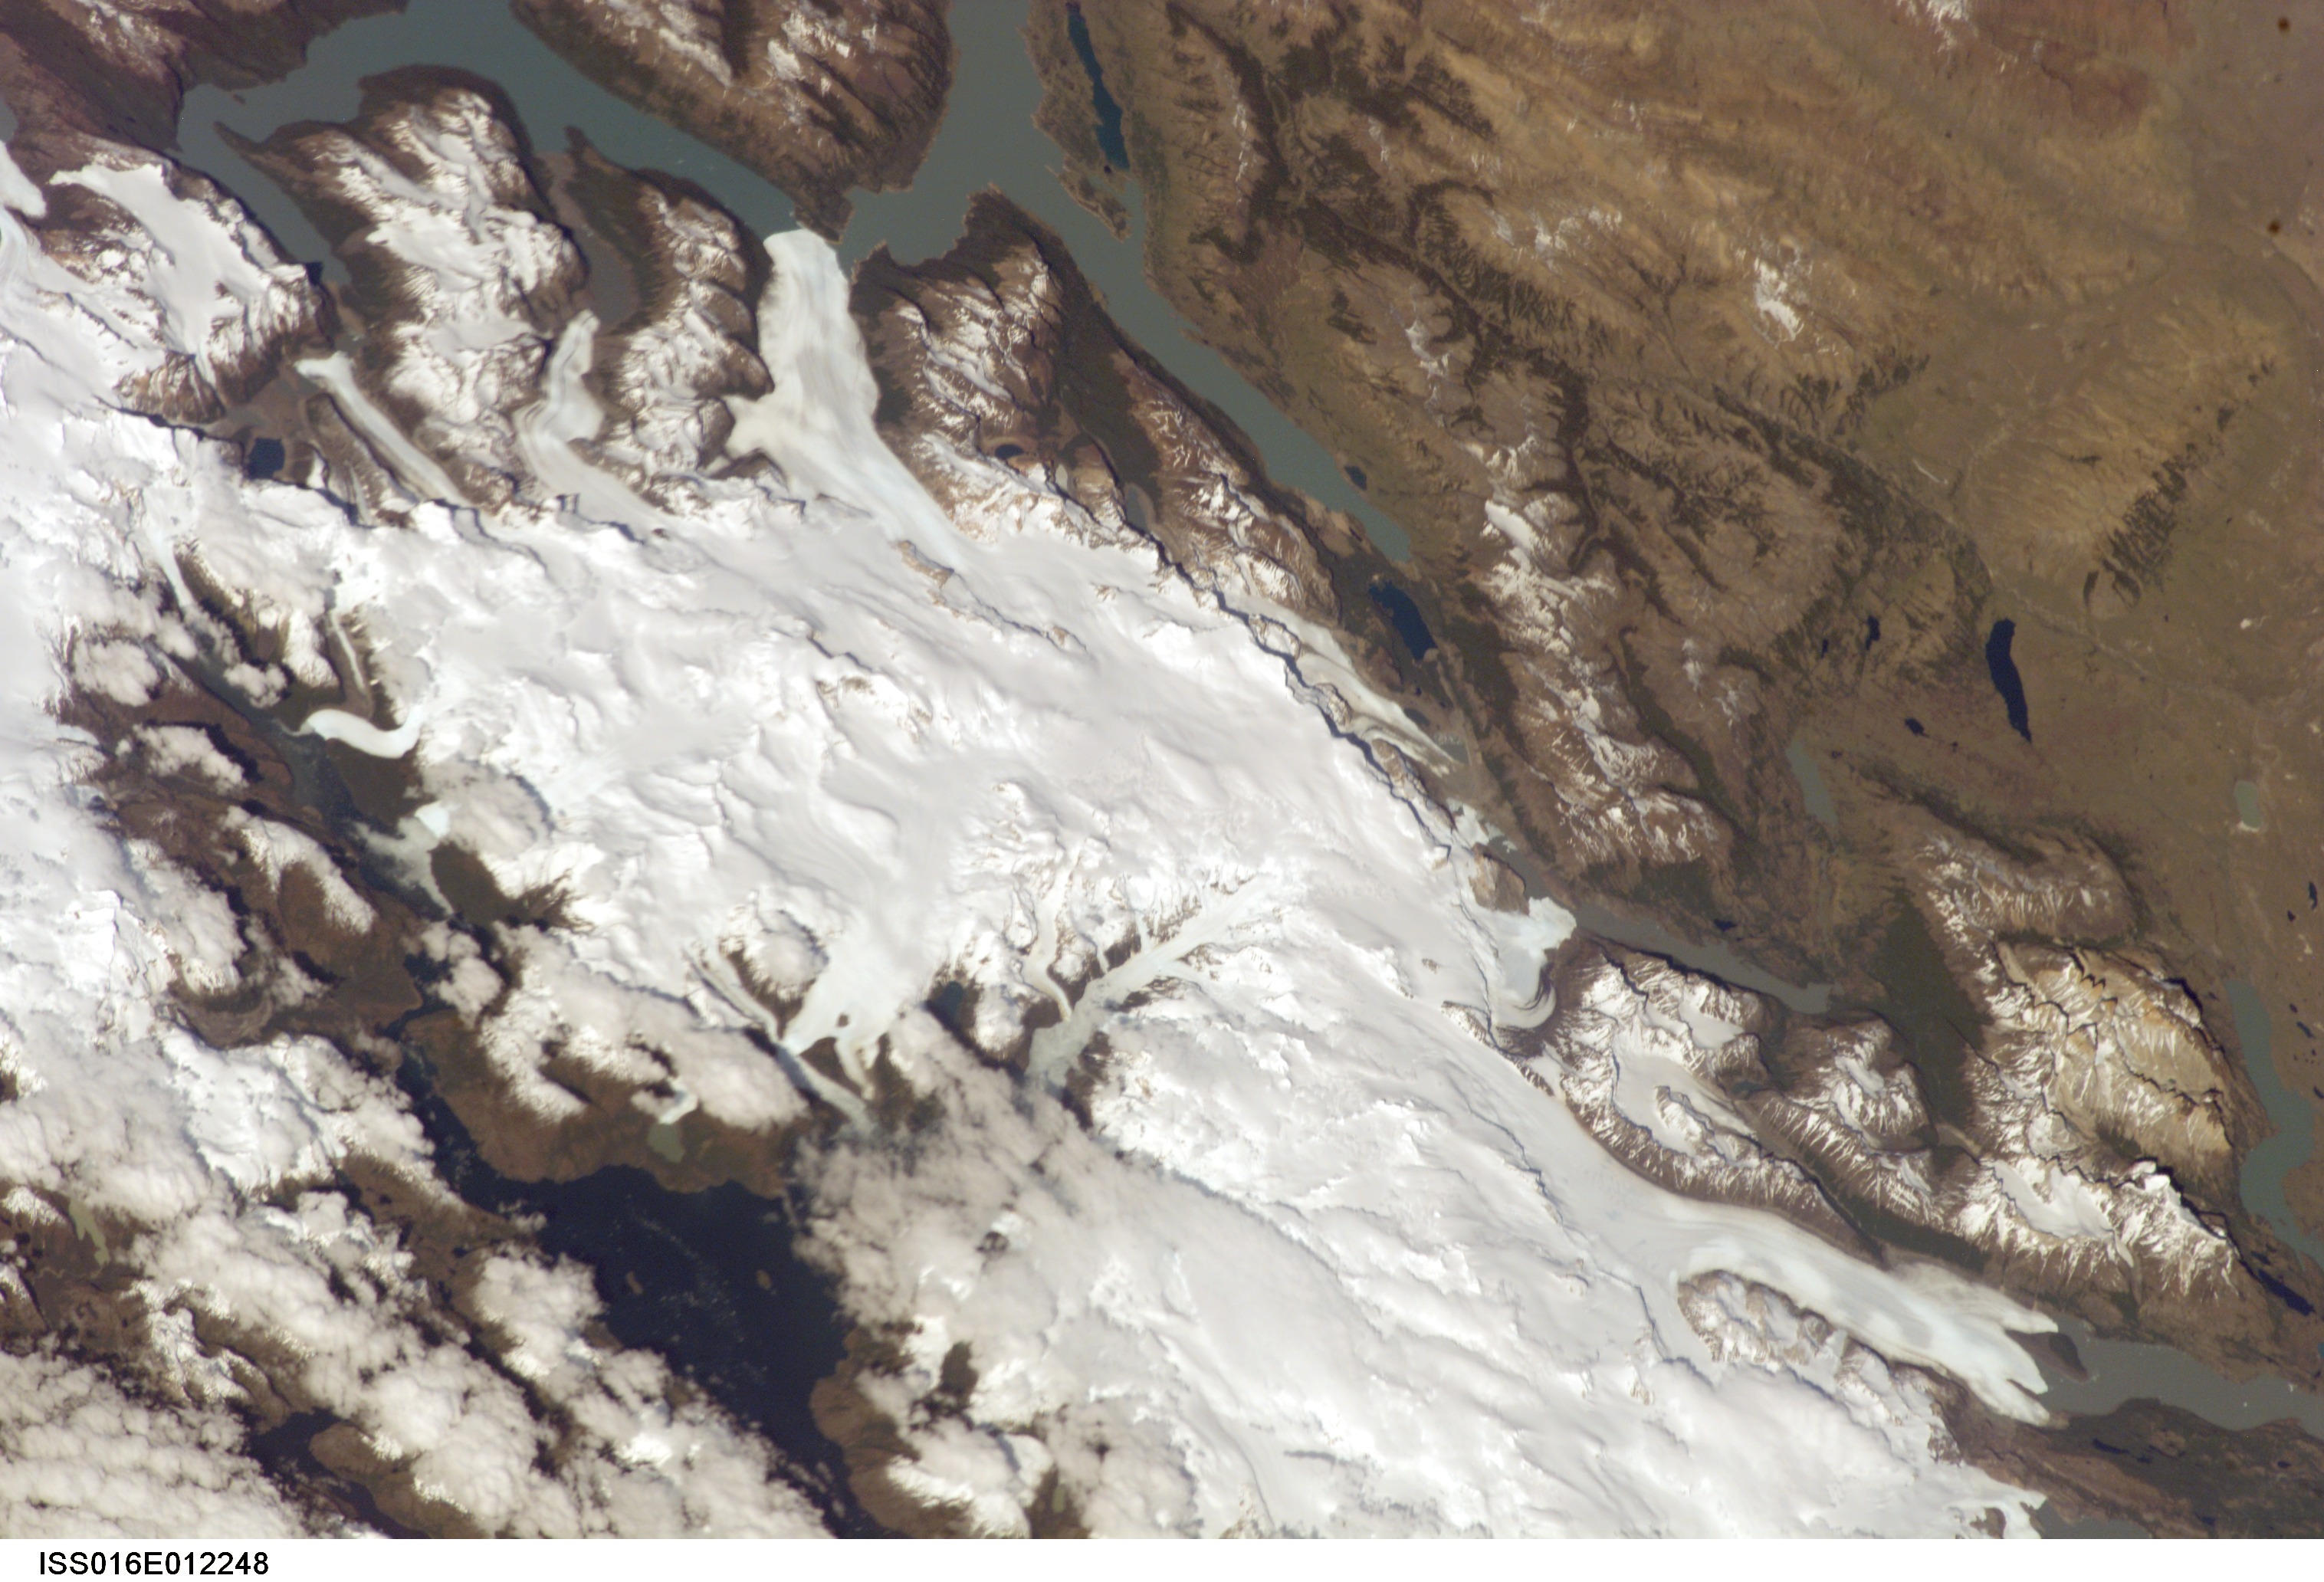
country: CHILE
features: PERITO MORENO GL., ICE FIELD
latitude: -50.5
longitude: -73.5
